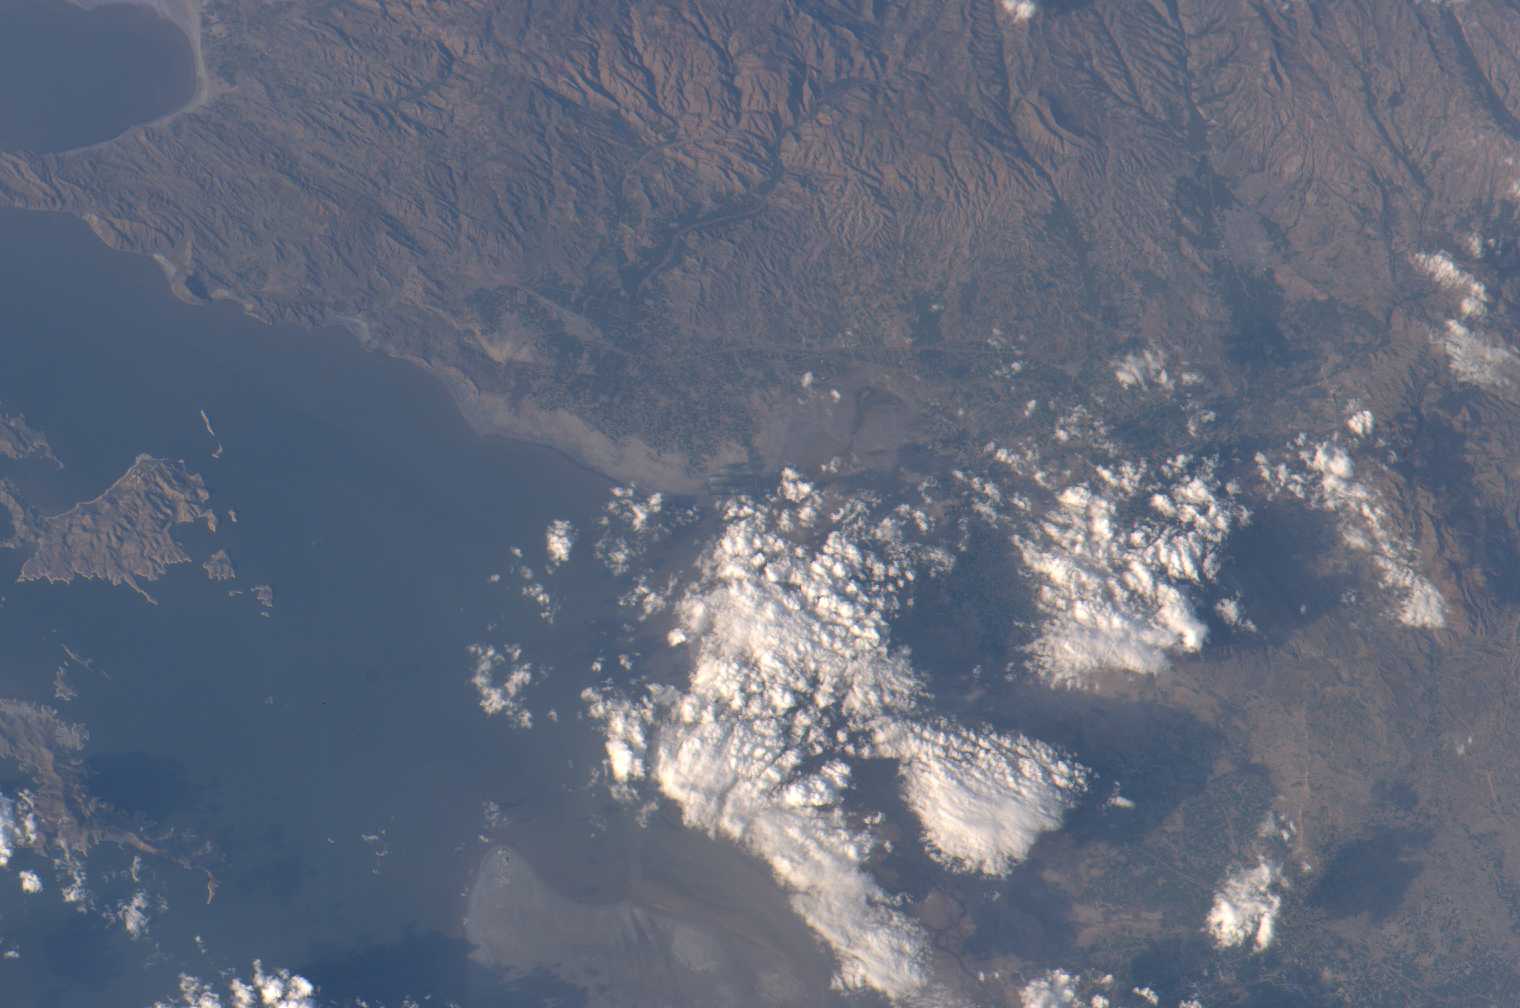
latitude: 37.5
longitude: 46.0
